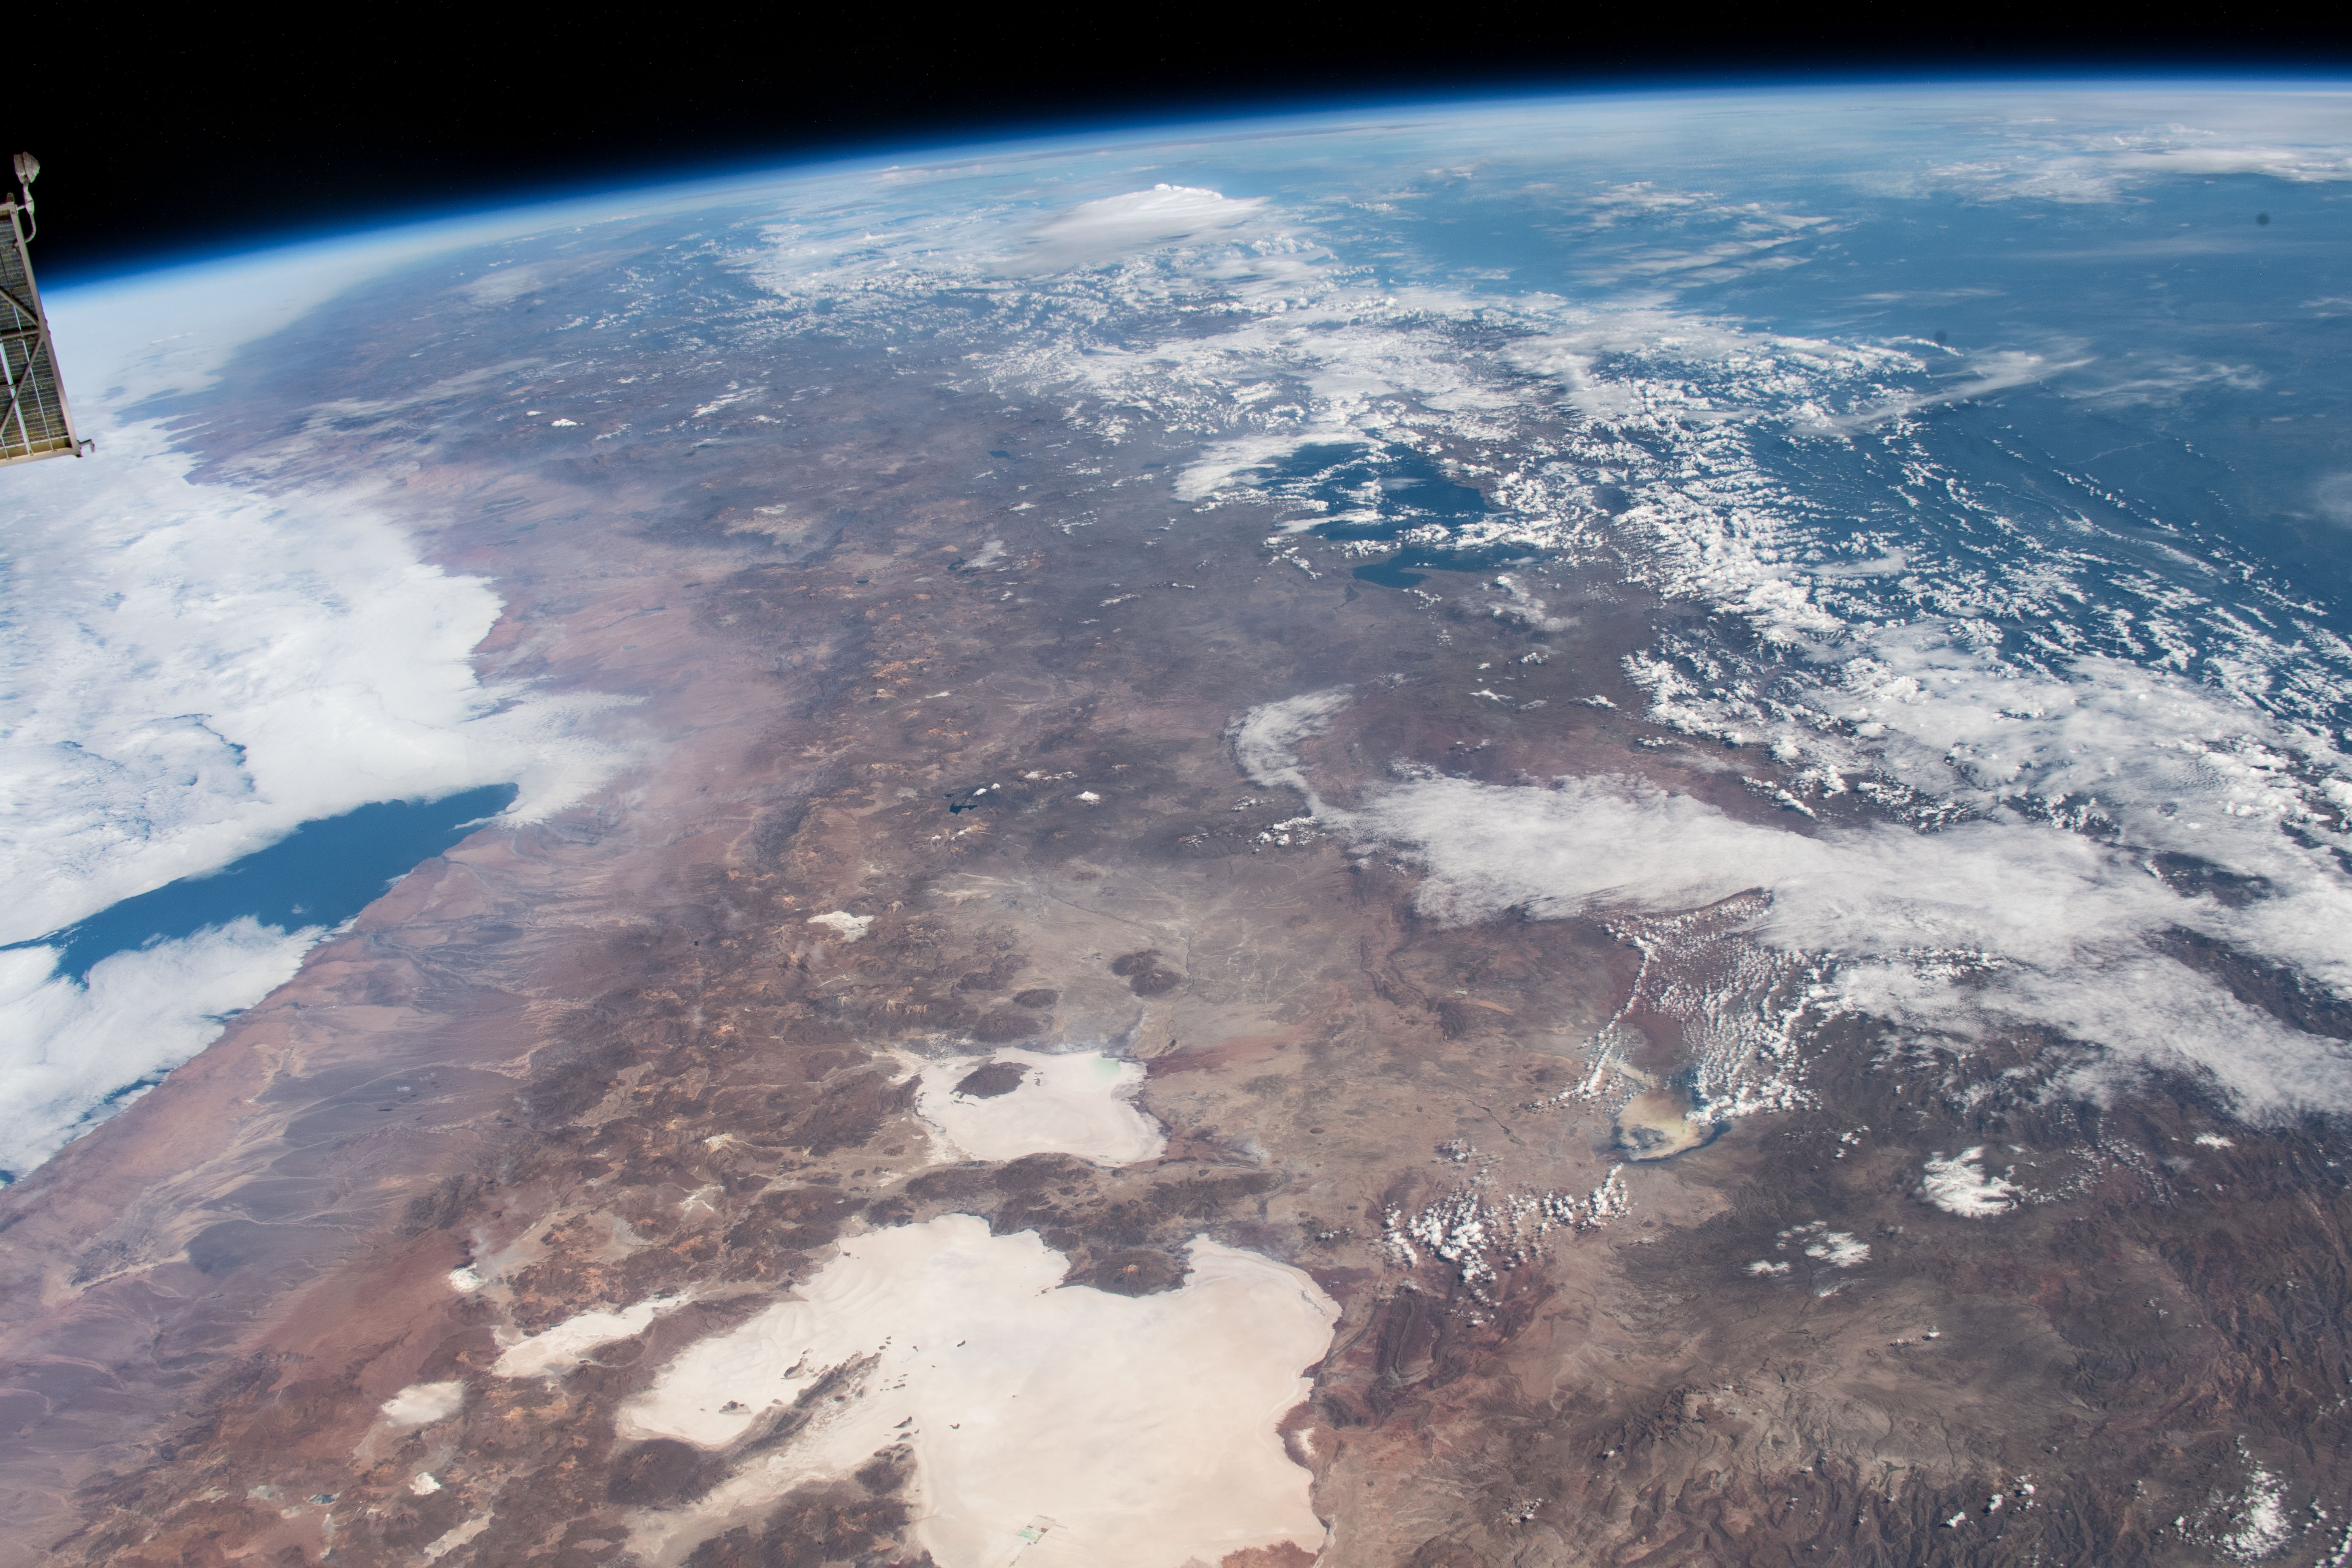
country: BOLIVIA
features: THE ANDES, SALAR DE UYUNI DESERT, CORDILLERA REAL MOUNTAINS, LAKE TITICACA
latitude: -18.0
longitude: -68.0
